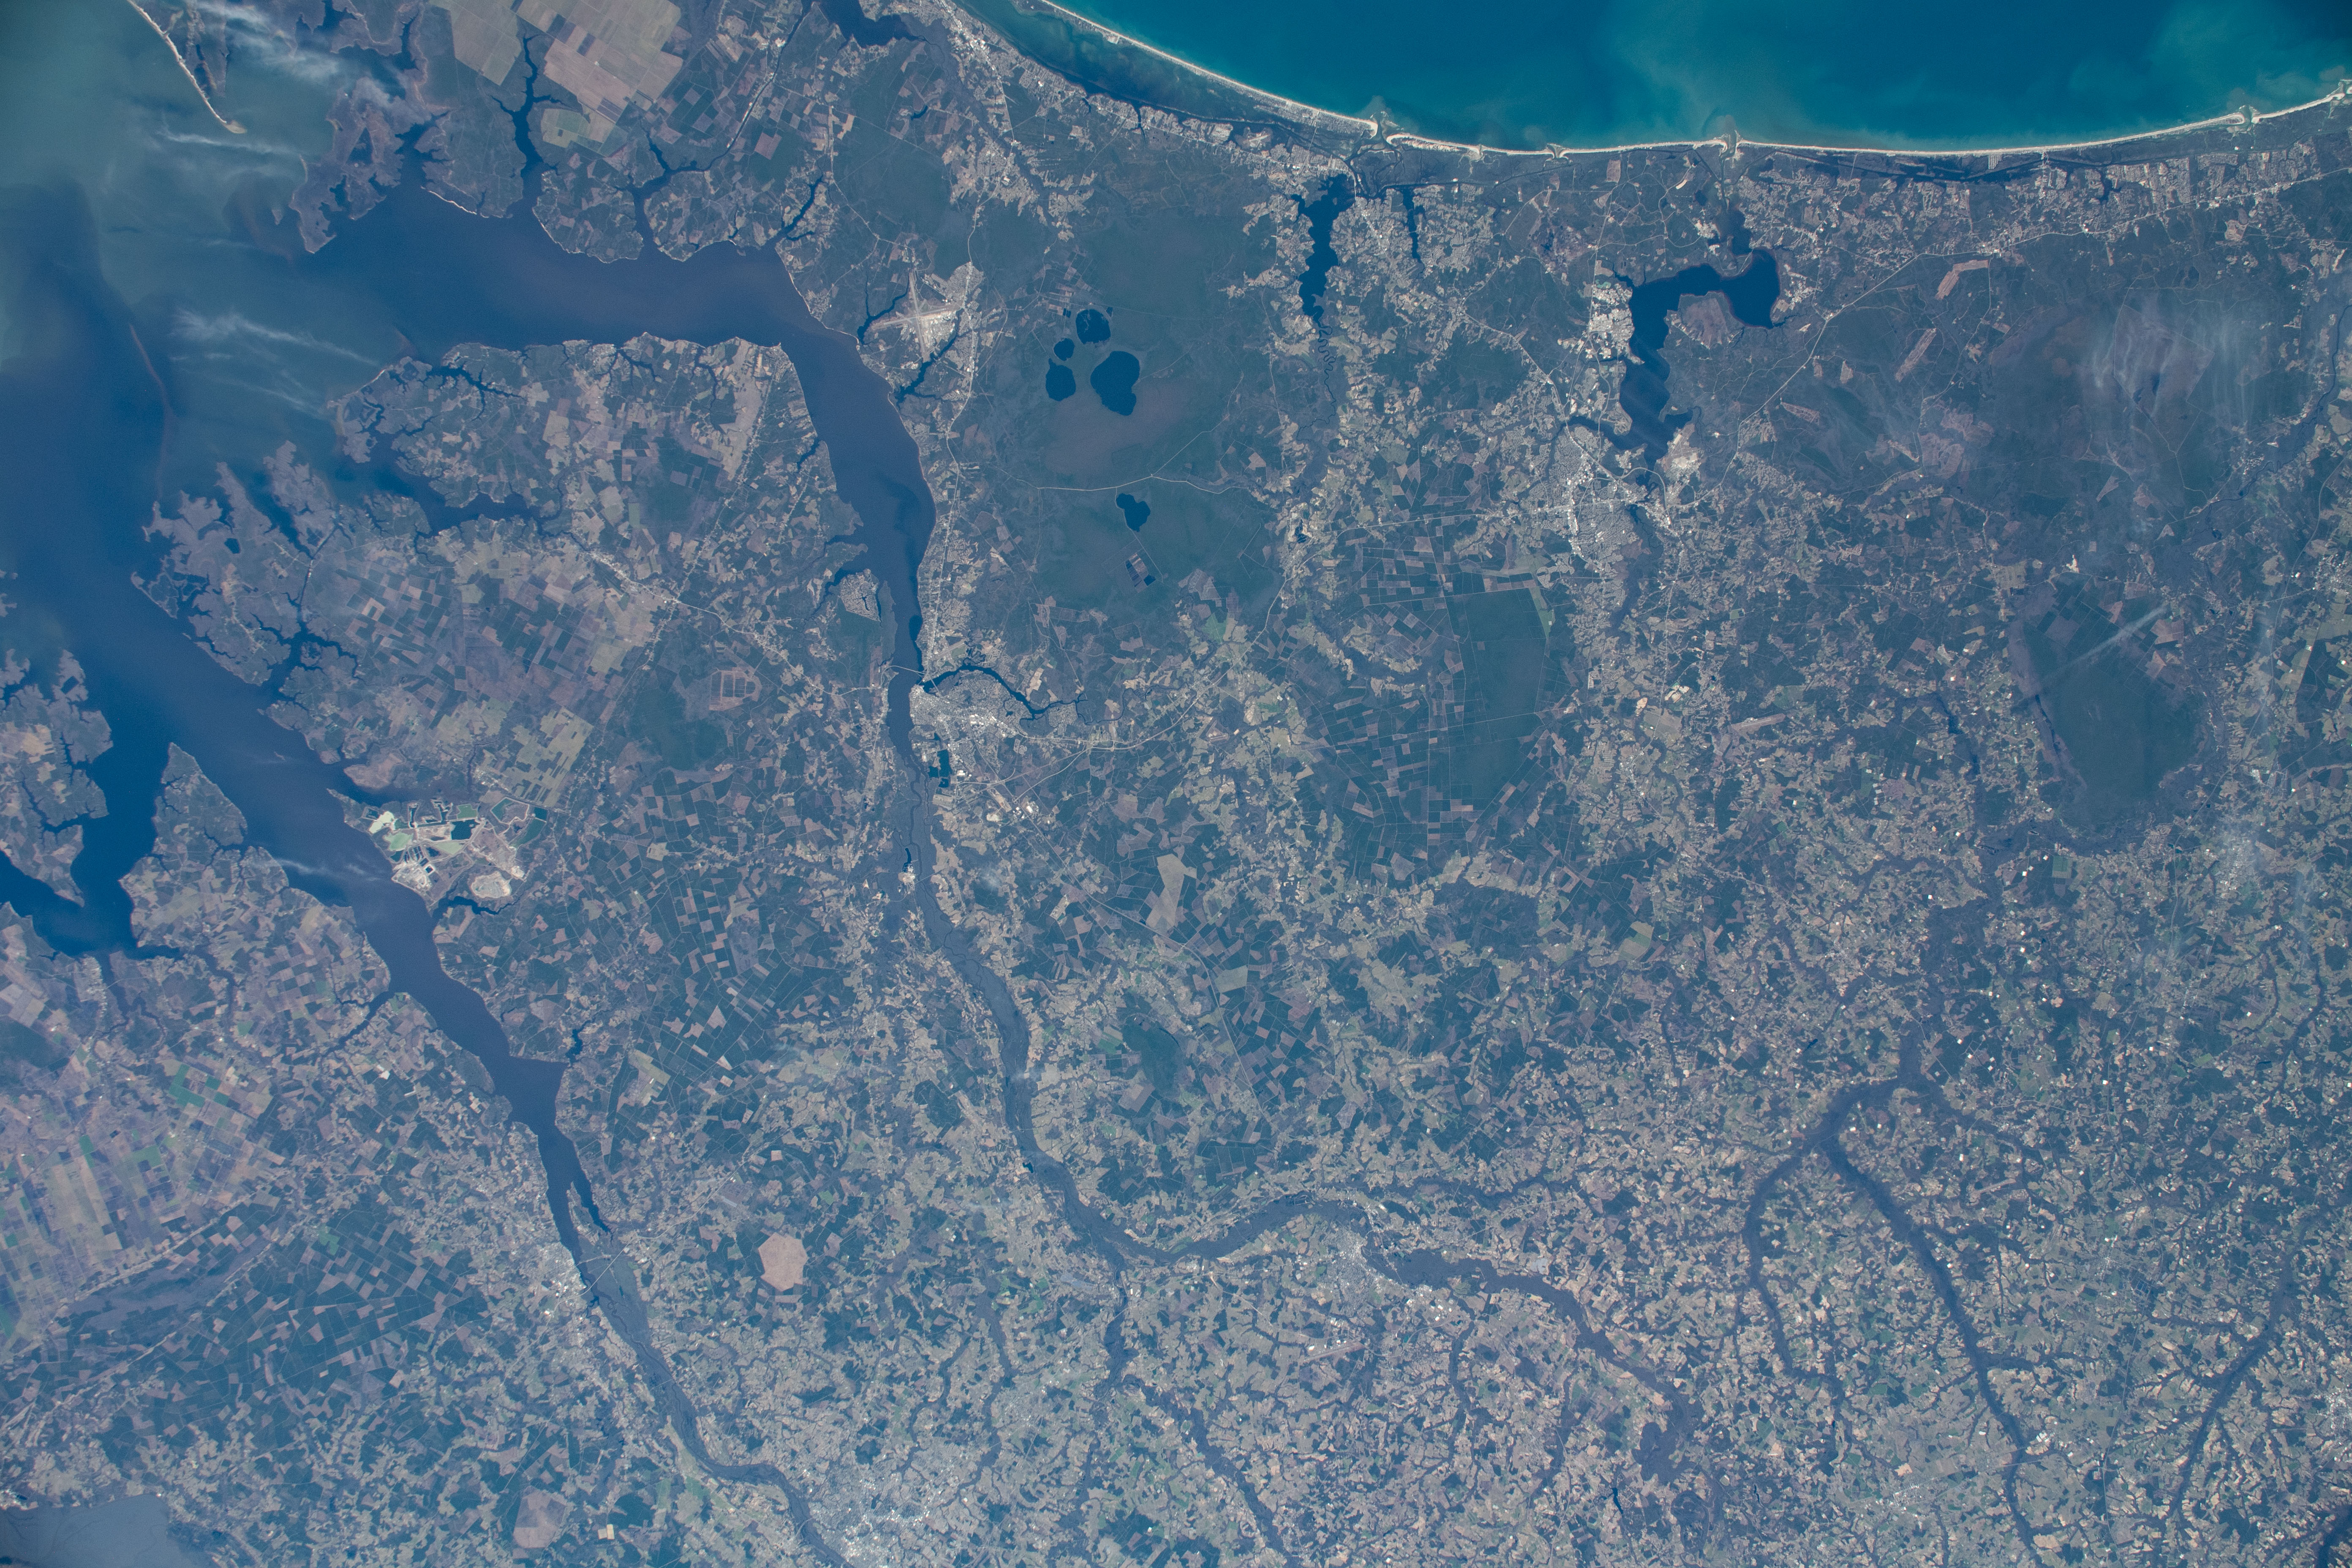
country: USA-NORTH CAROLINA
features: CROATAN NATIONAL FOREST, ALBEMARLE SOUND, PAMLICO RIVER, MARSH, NEUSE RIVER
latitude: 35.1
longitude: -77.2
